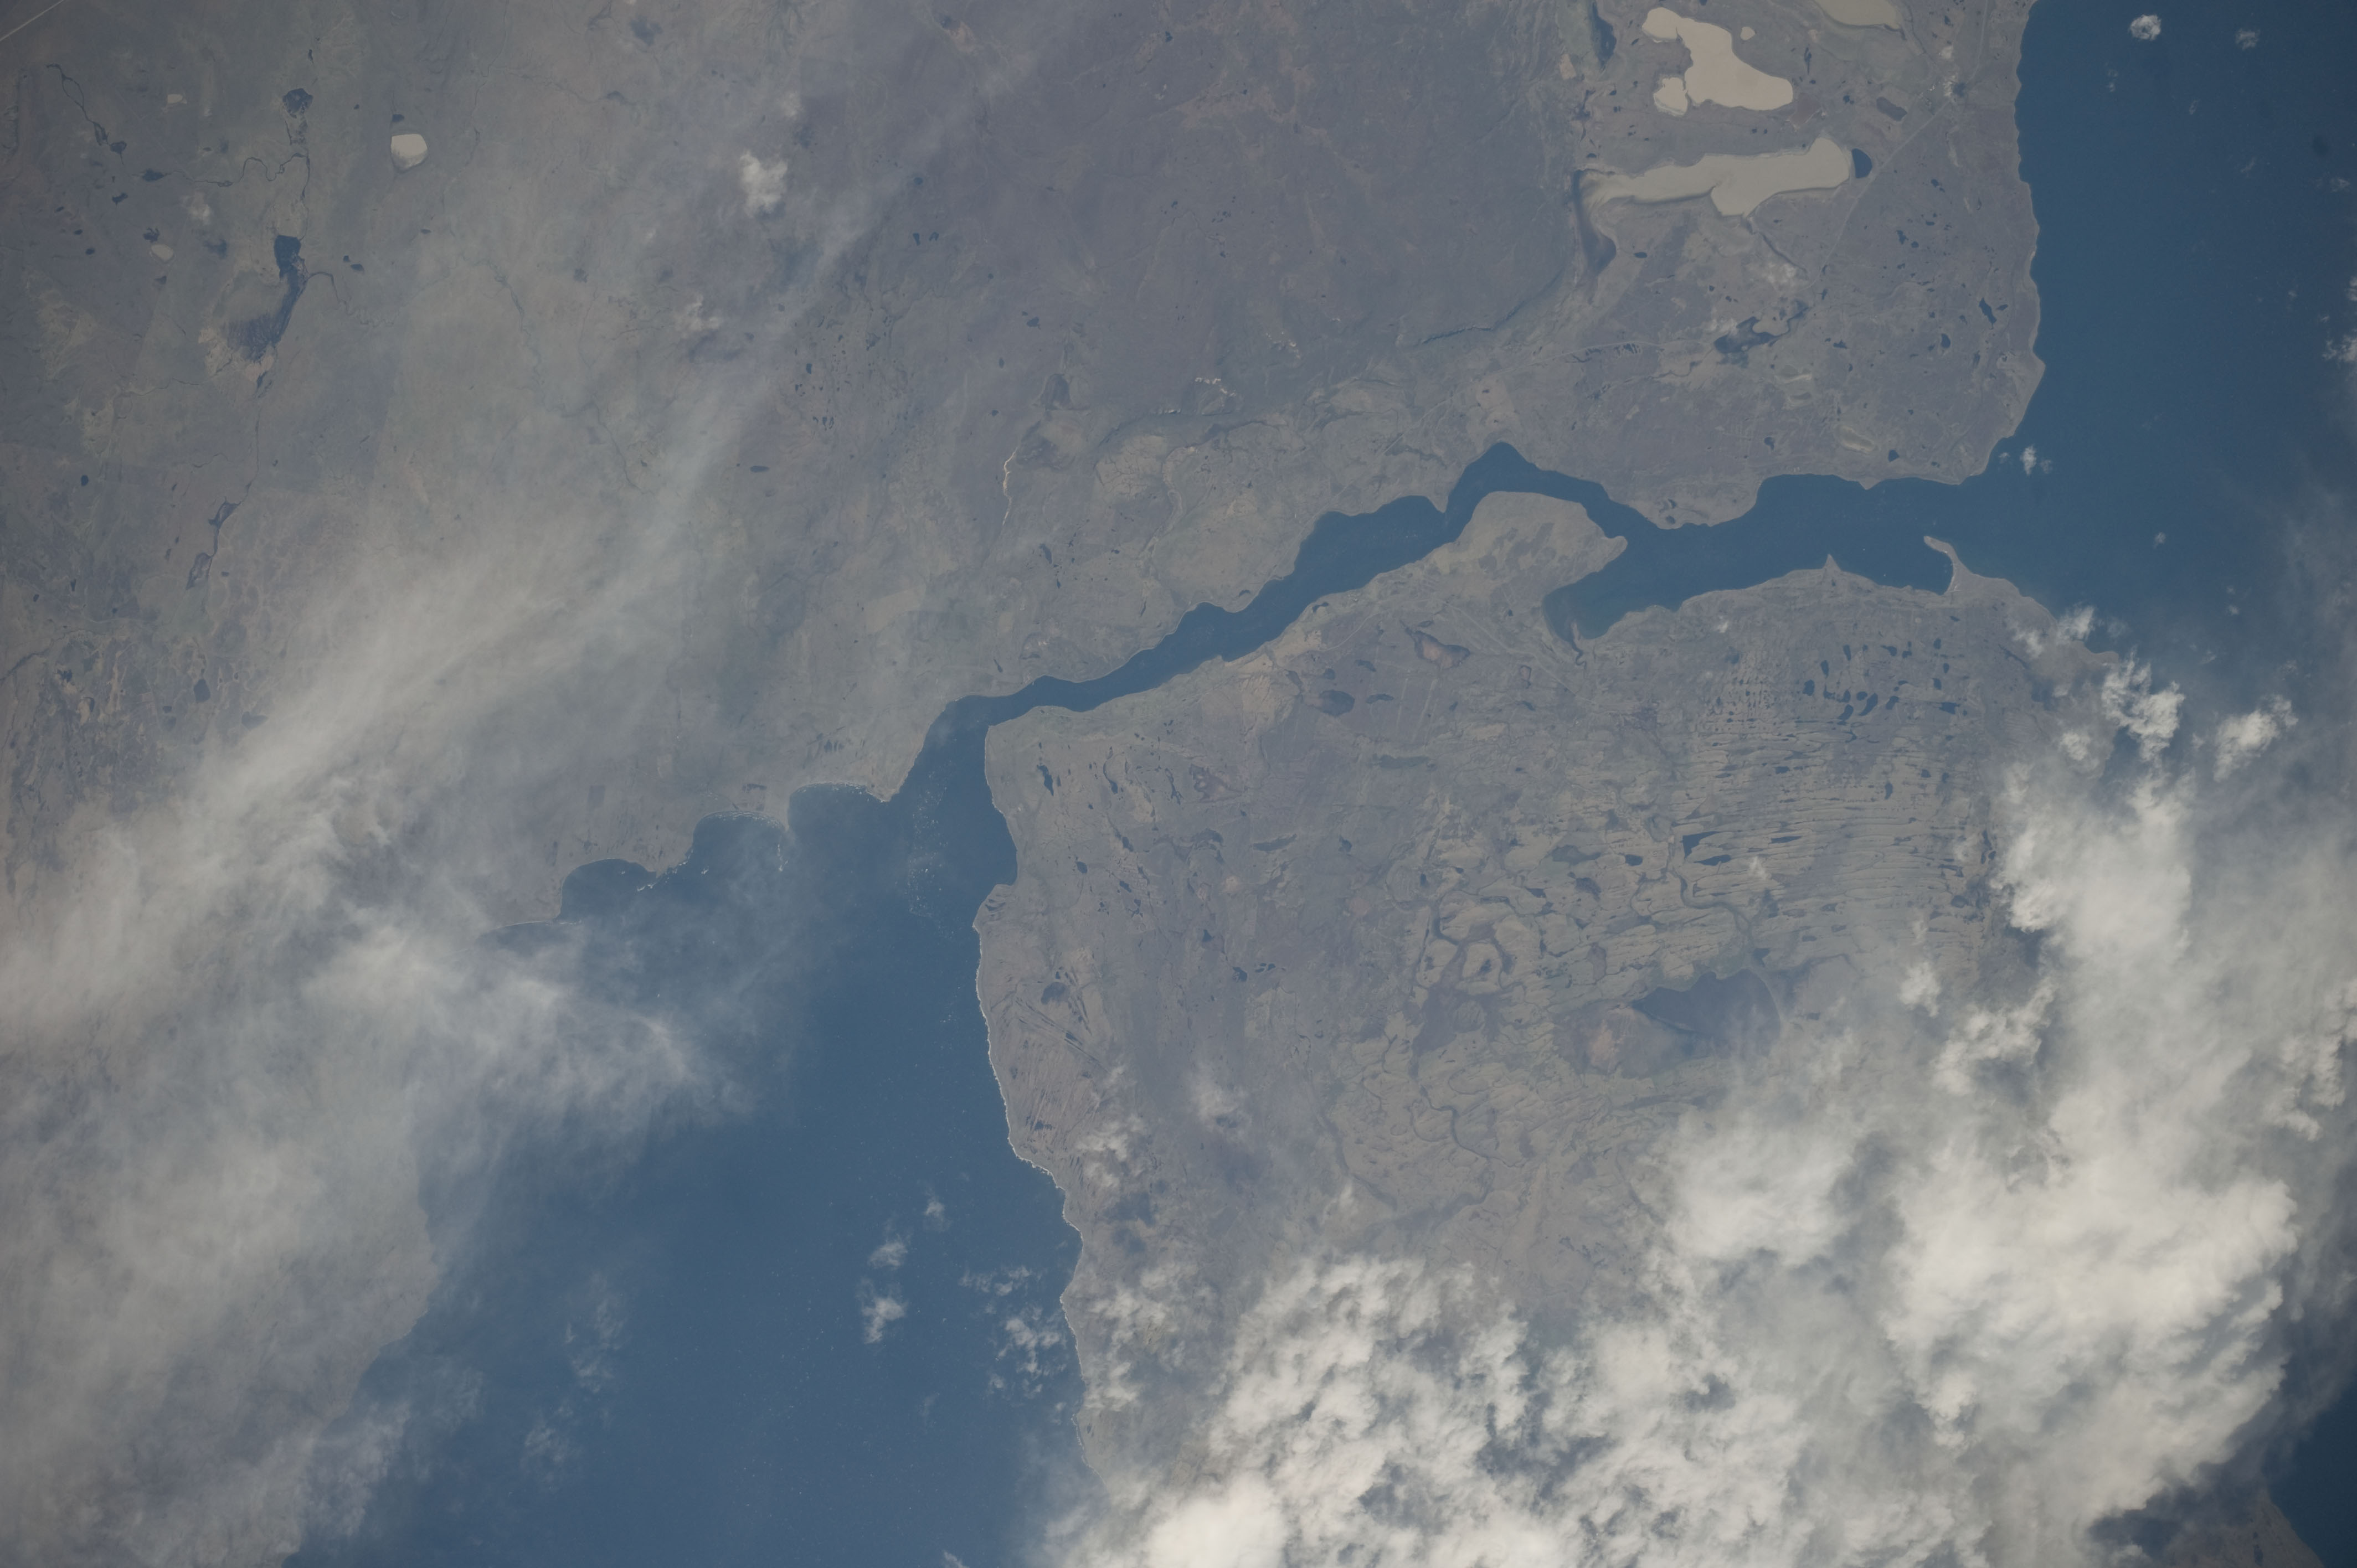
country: CHILE
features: SENO DE SKYRING, SENO DE OTWAY, EL TORO LAG.
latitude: -52.6
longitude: -71.2
